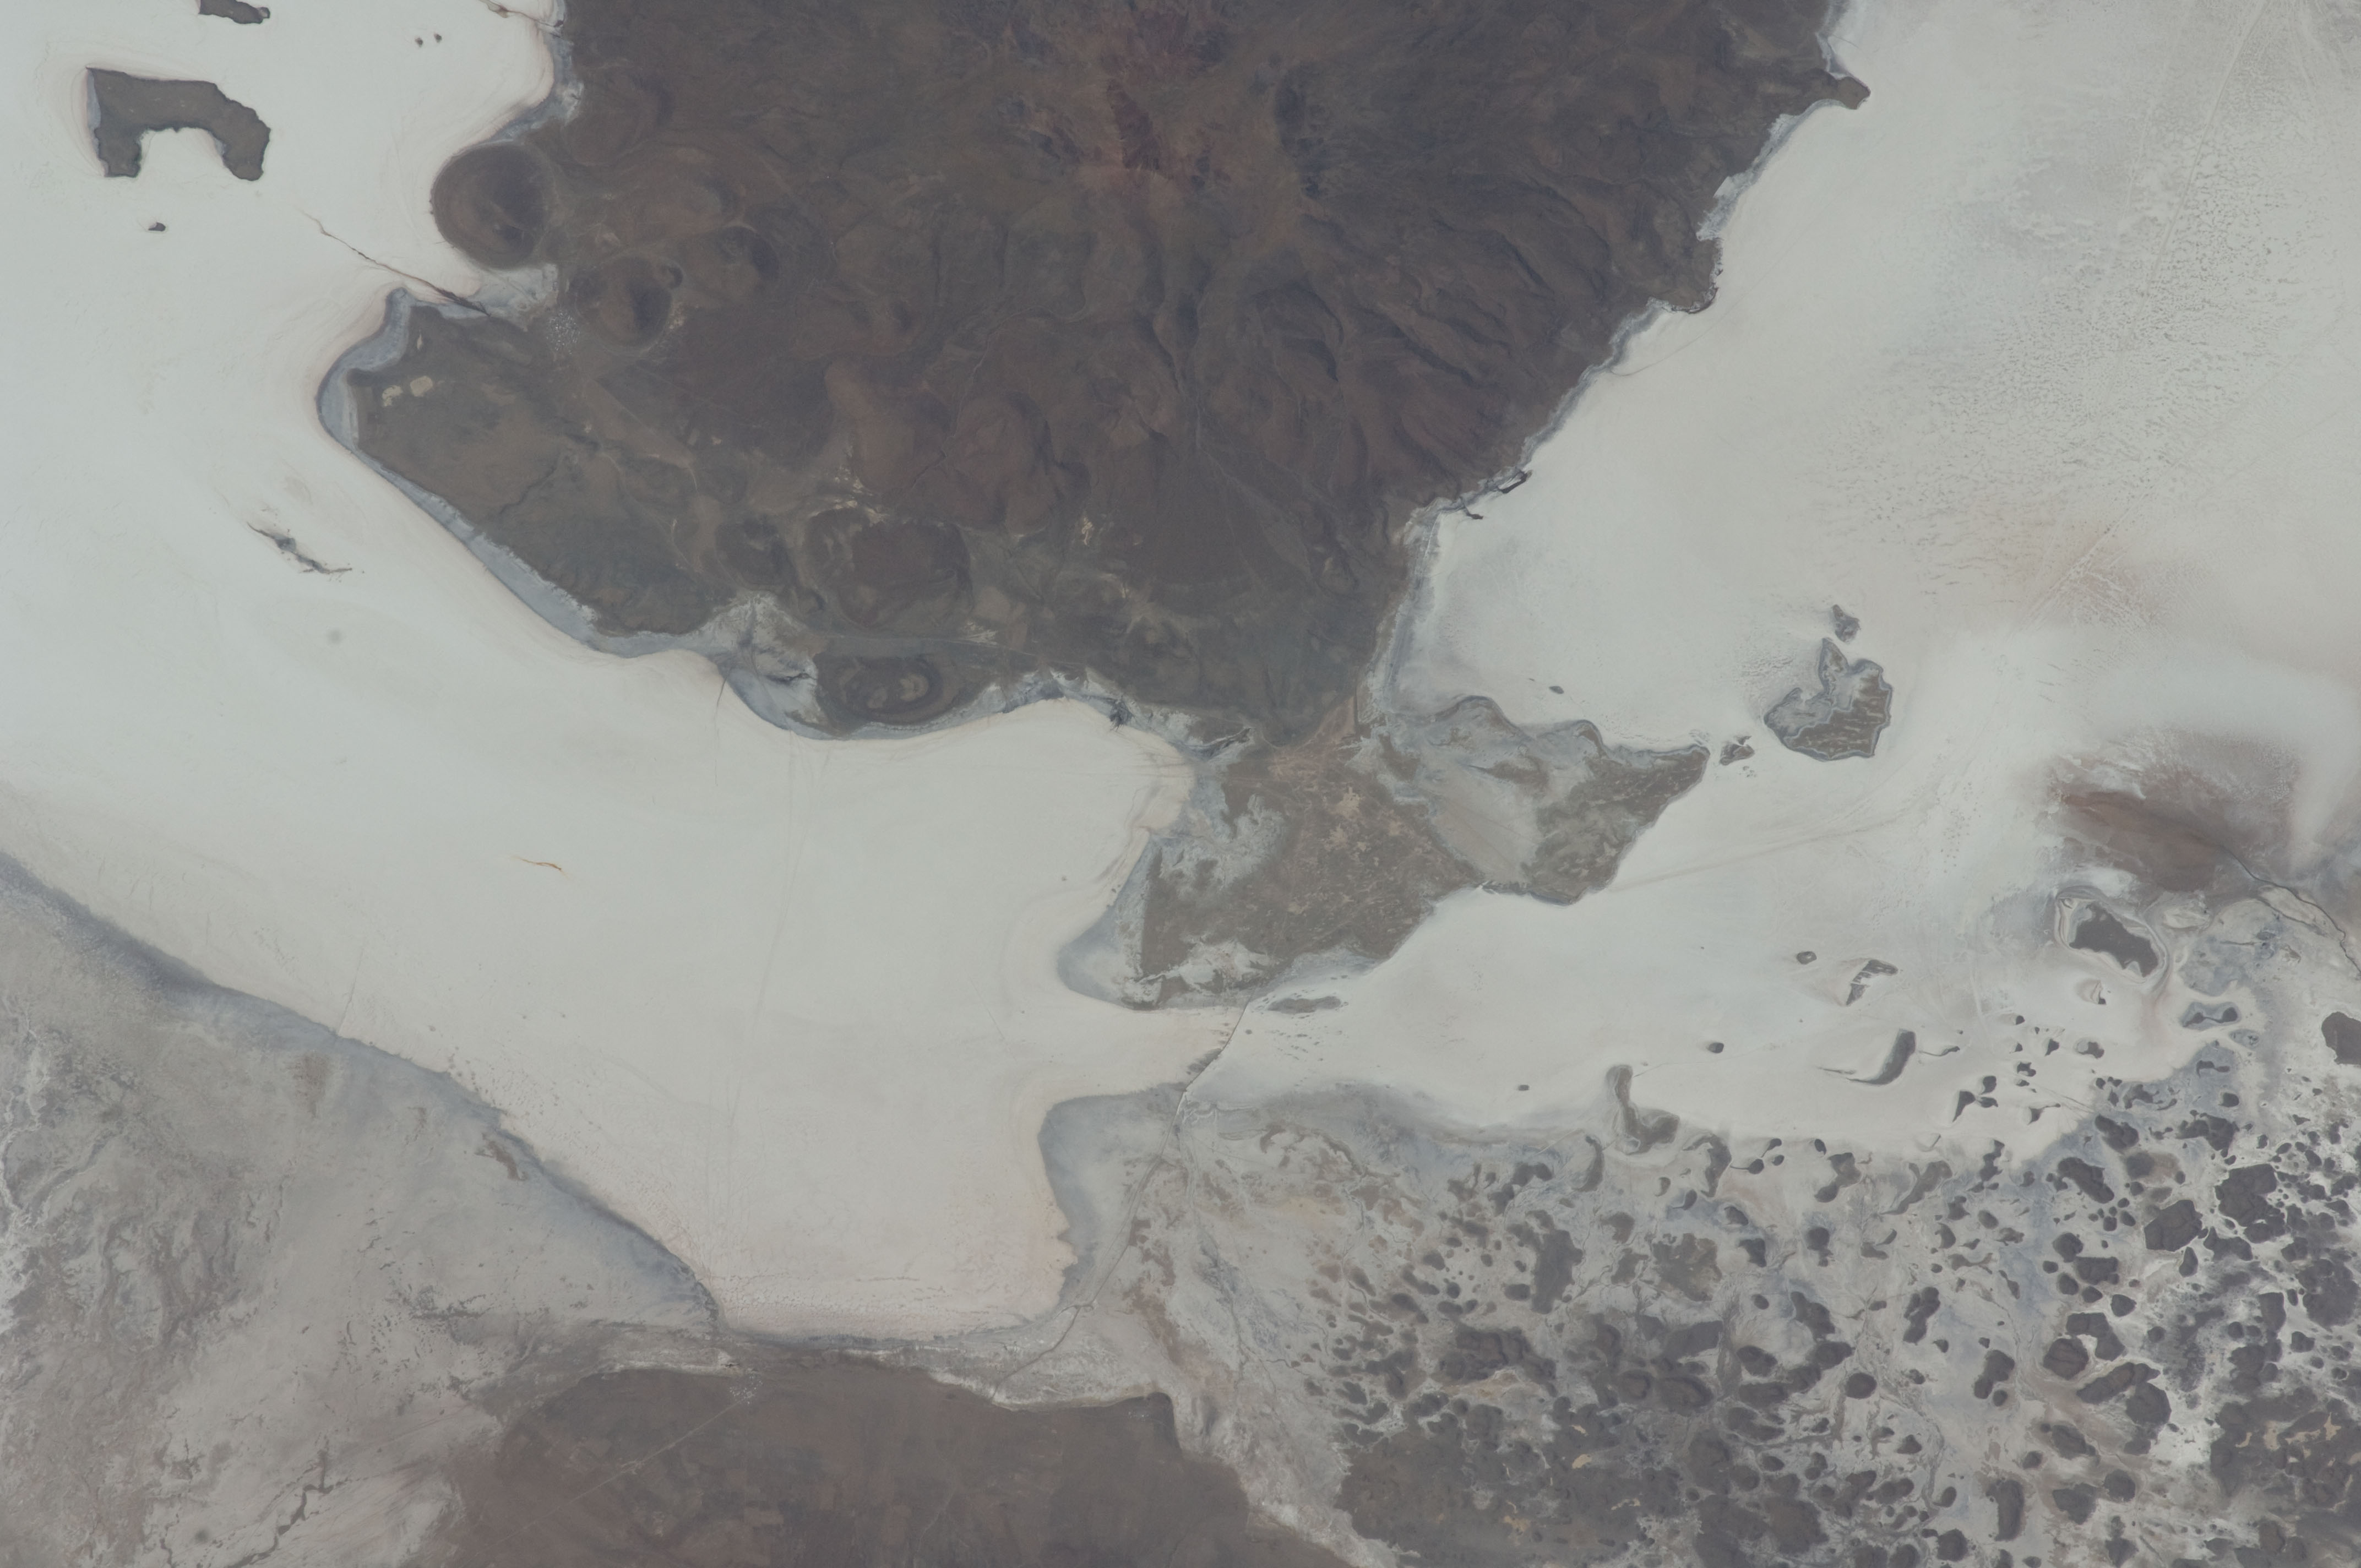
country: BOLIVIA
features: SALAR DE COIPASA, ISLAND
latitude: -19.2
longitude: -68.3
